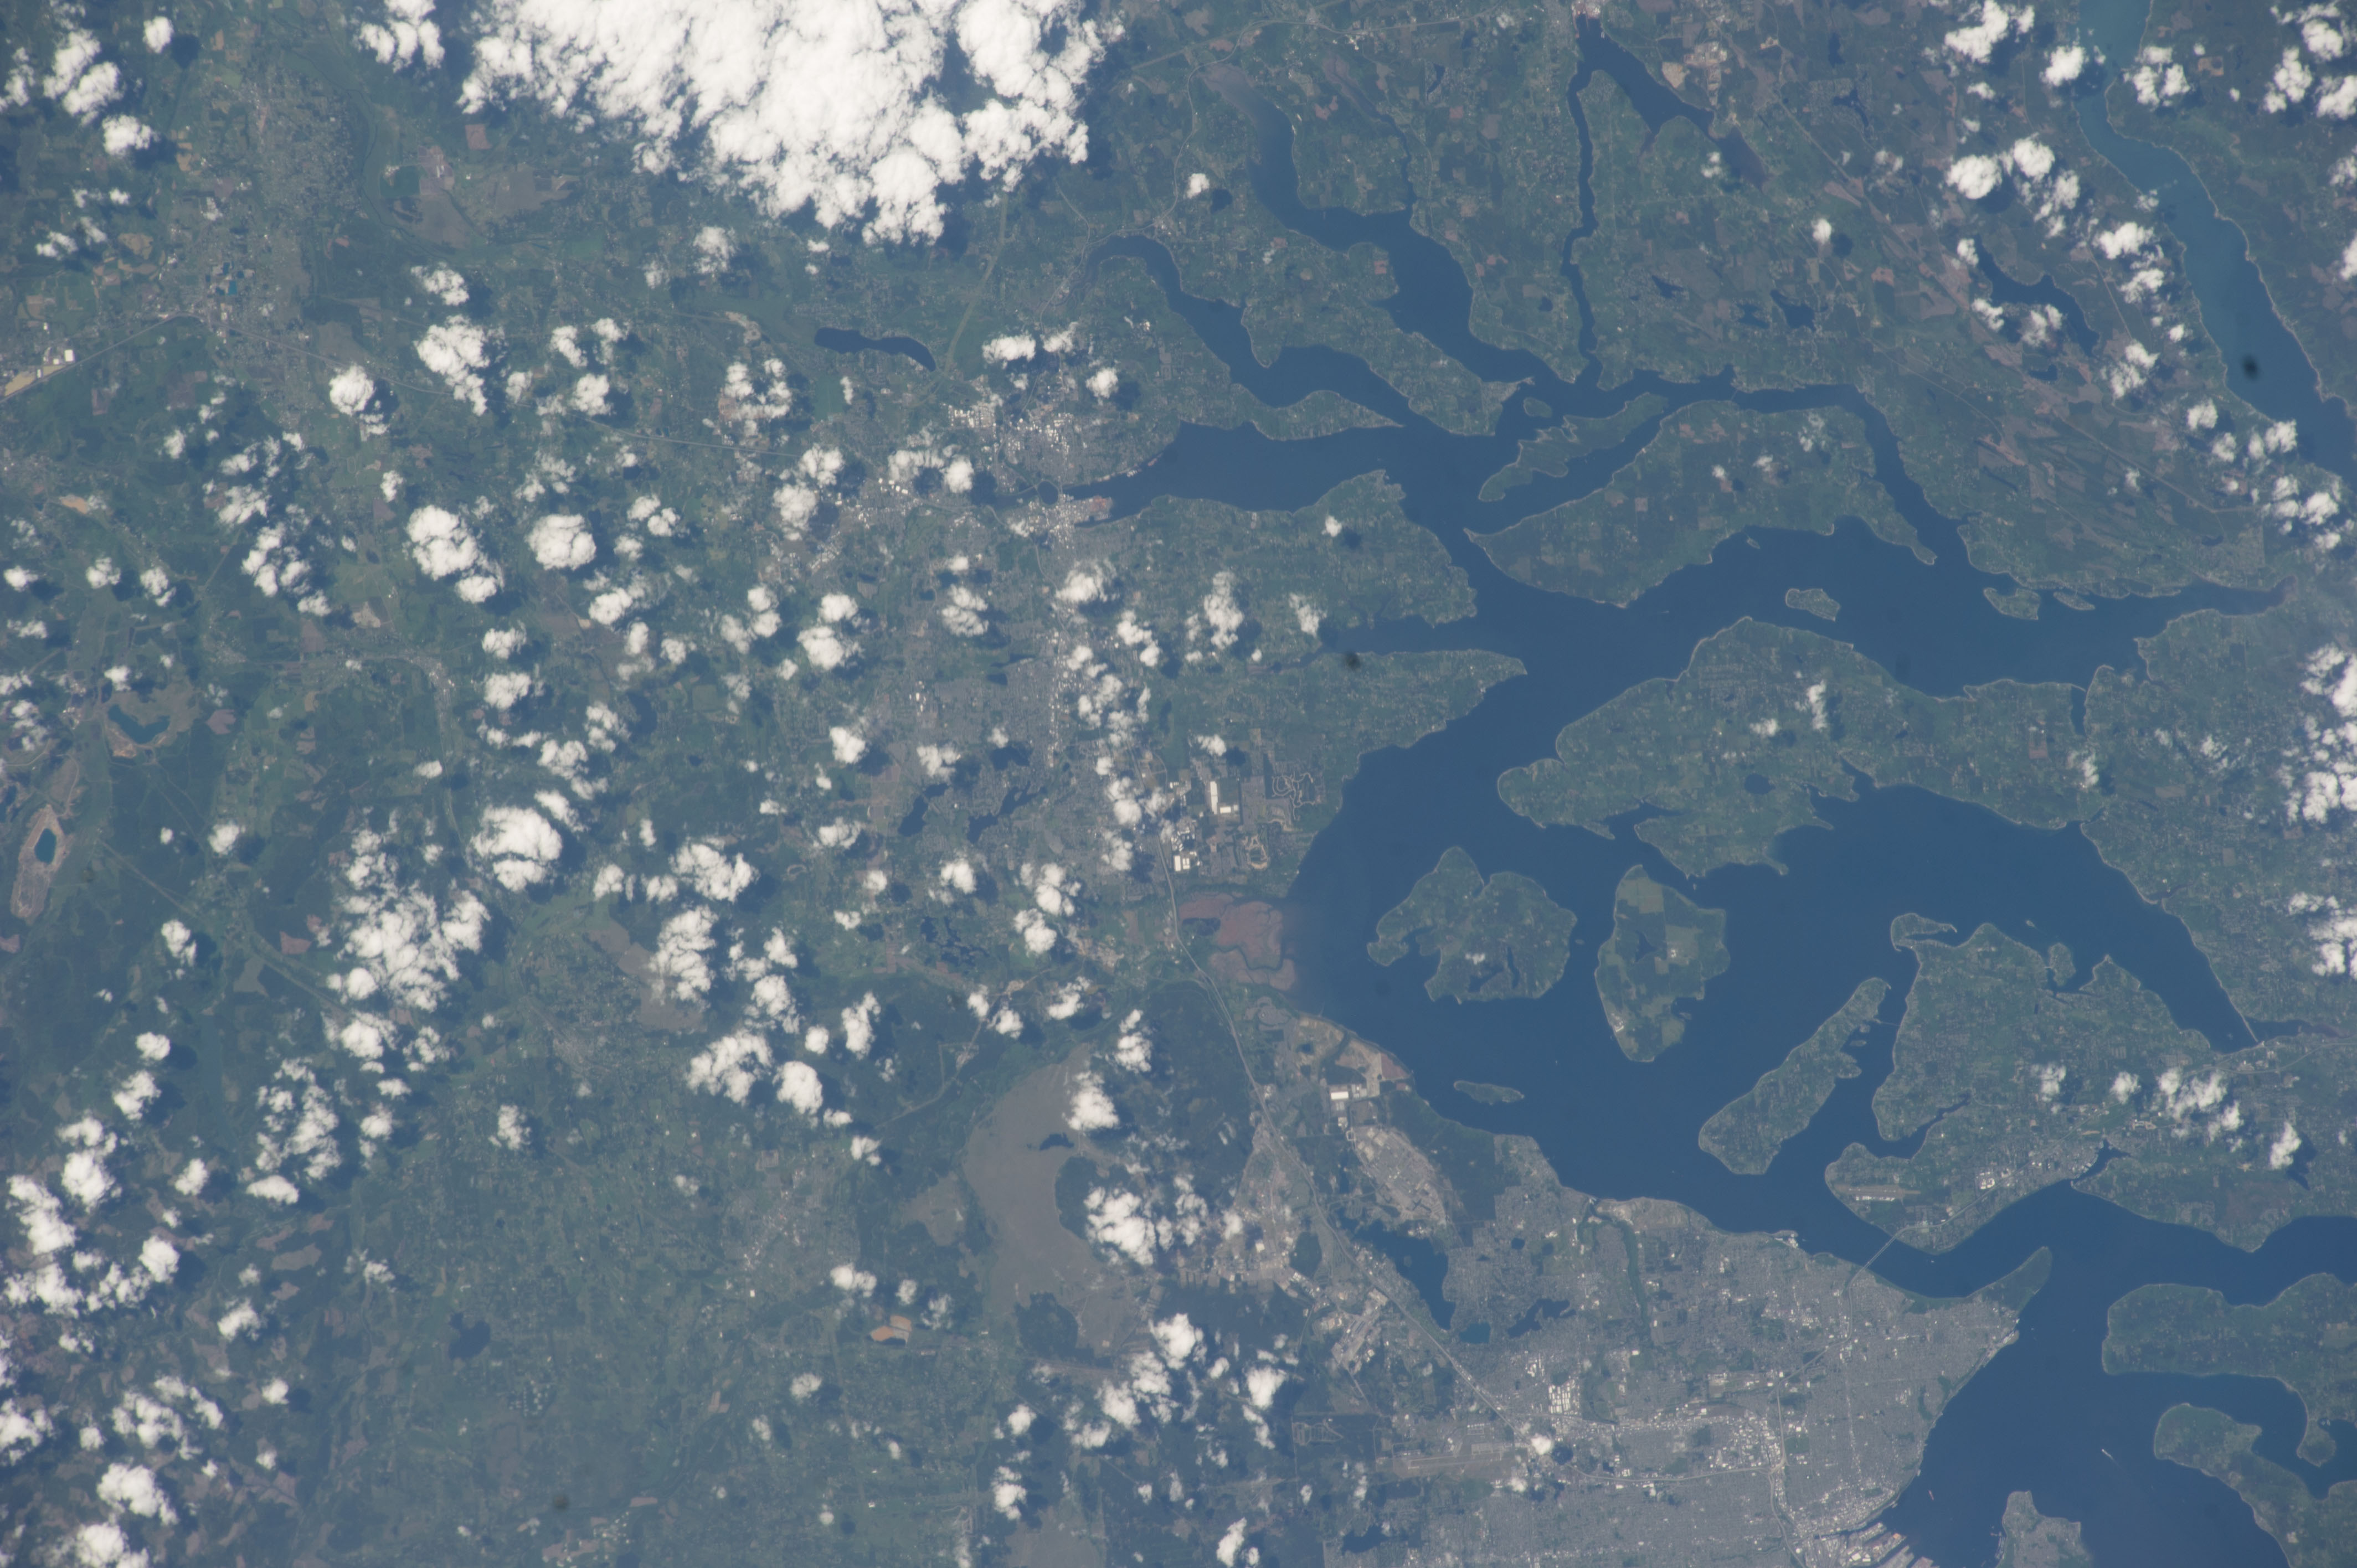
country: USA-WASHINGTON
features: OLYMPIA, CARR INLET, VEGETATION, FARMLAND, ANDERSON ISLAND, MCNEIL ISLAND, HARSTINE ISLAND, BUDD INLET, TACOMA
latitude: 47.1
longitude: -122.8
